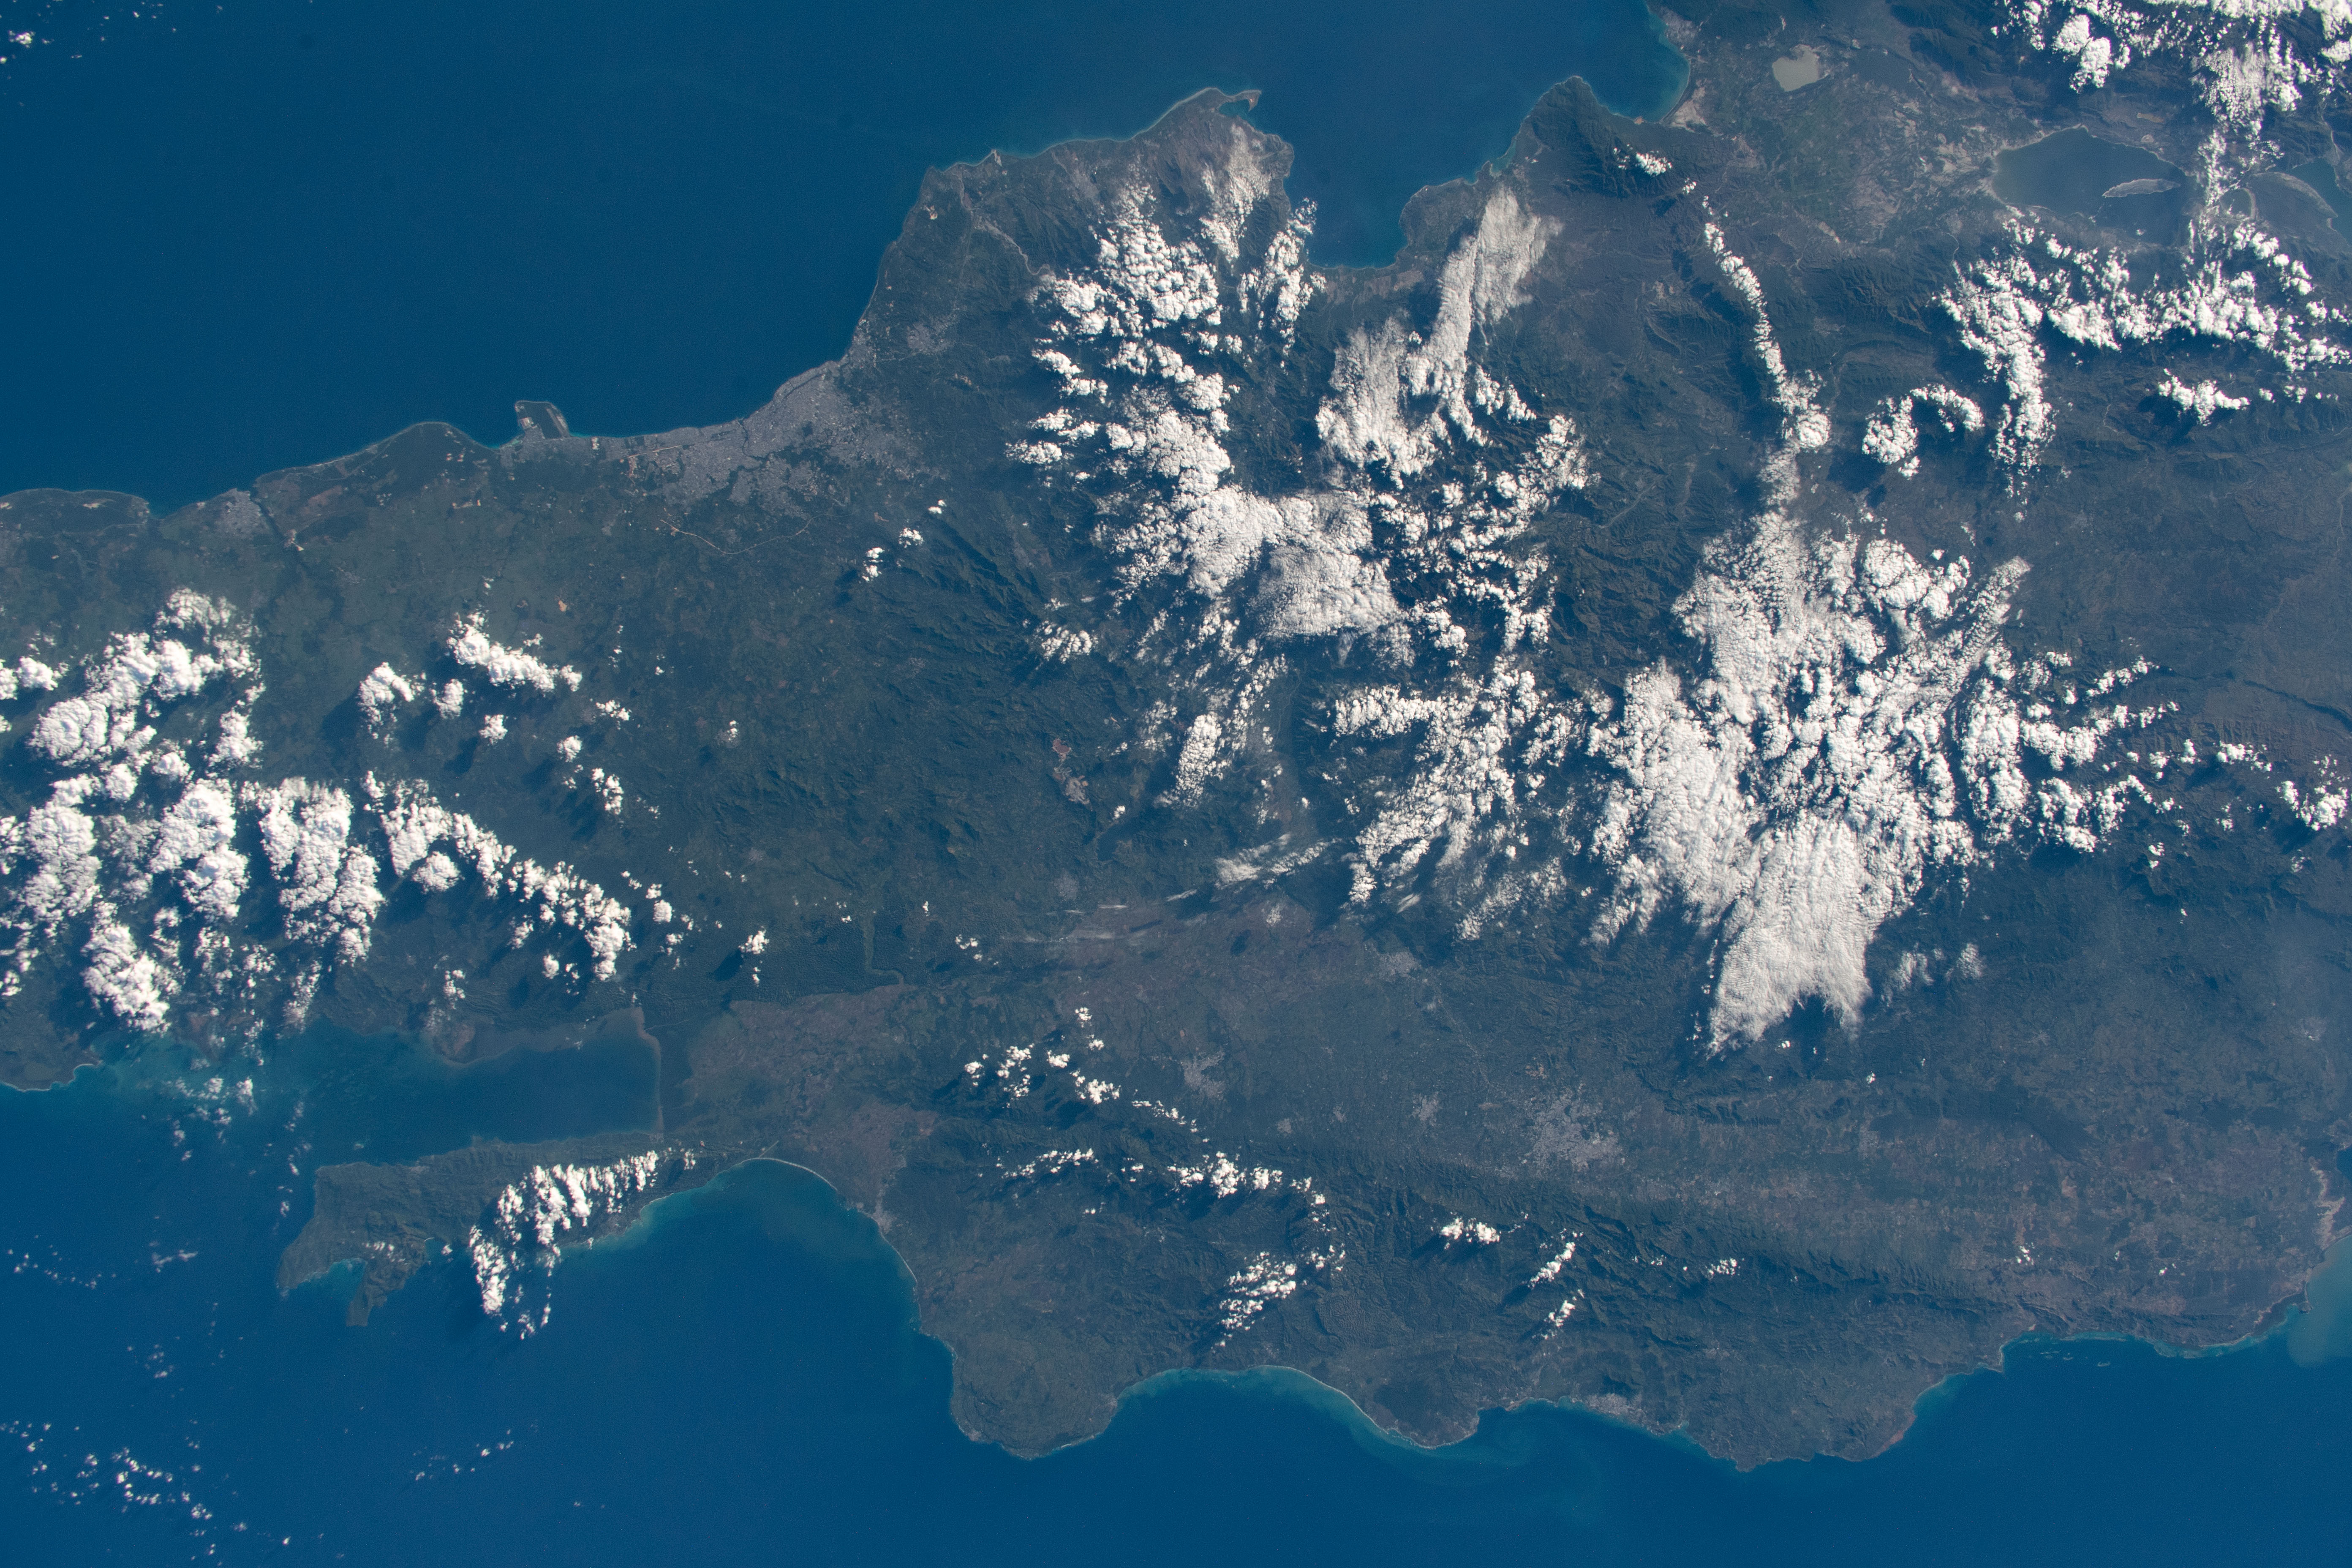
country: DOMINICAN REPUBLIC
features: DOMINICAN REPUBLIC
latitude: 19.0
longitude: -70.0
